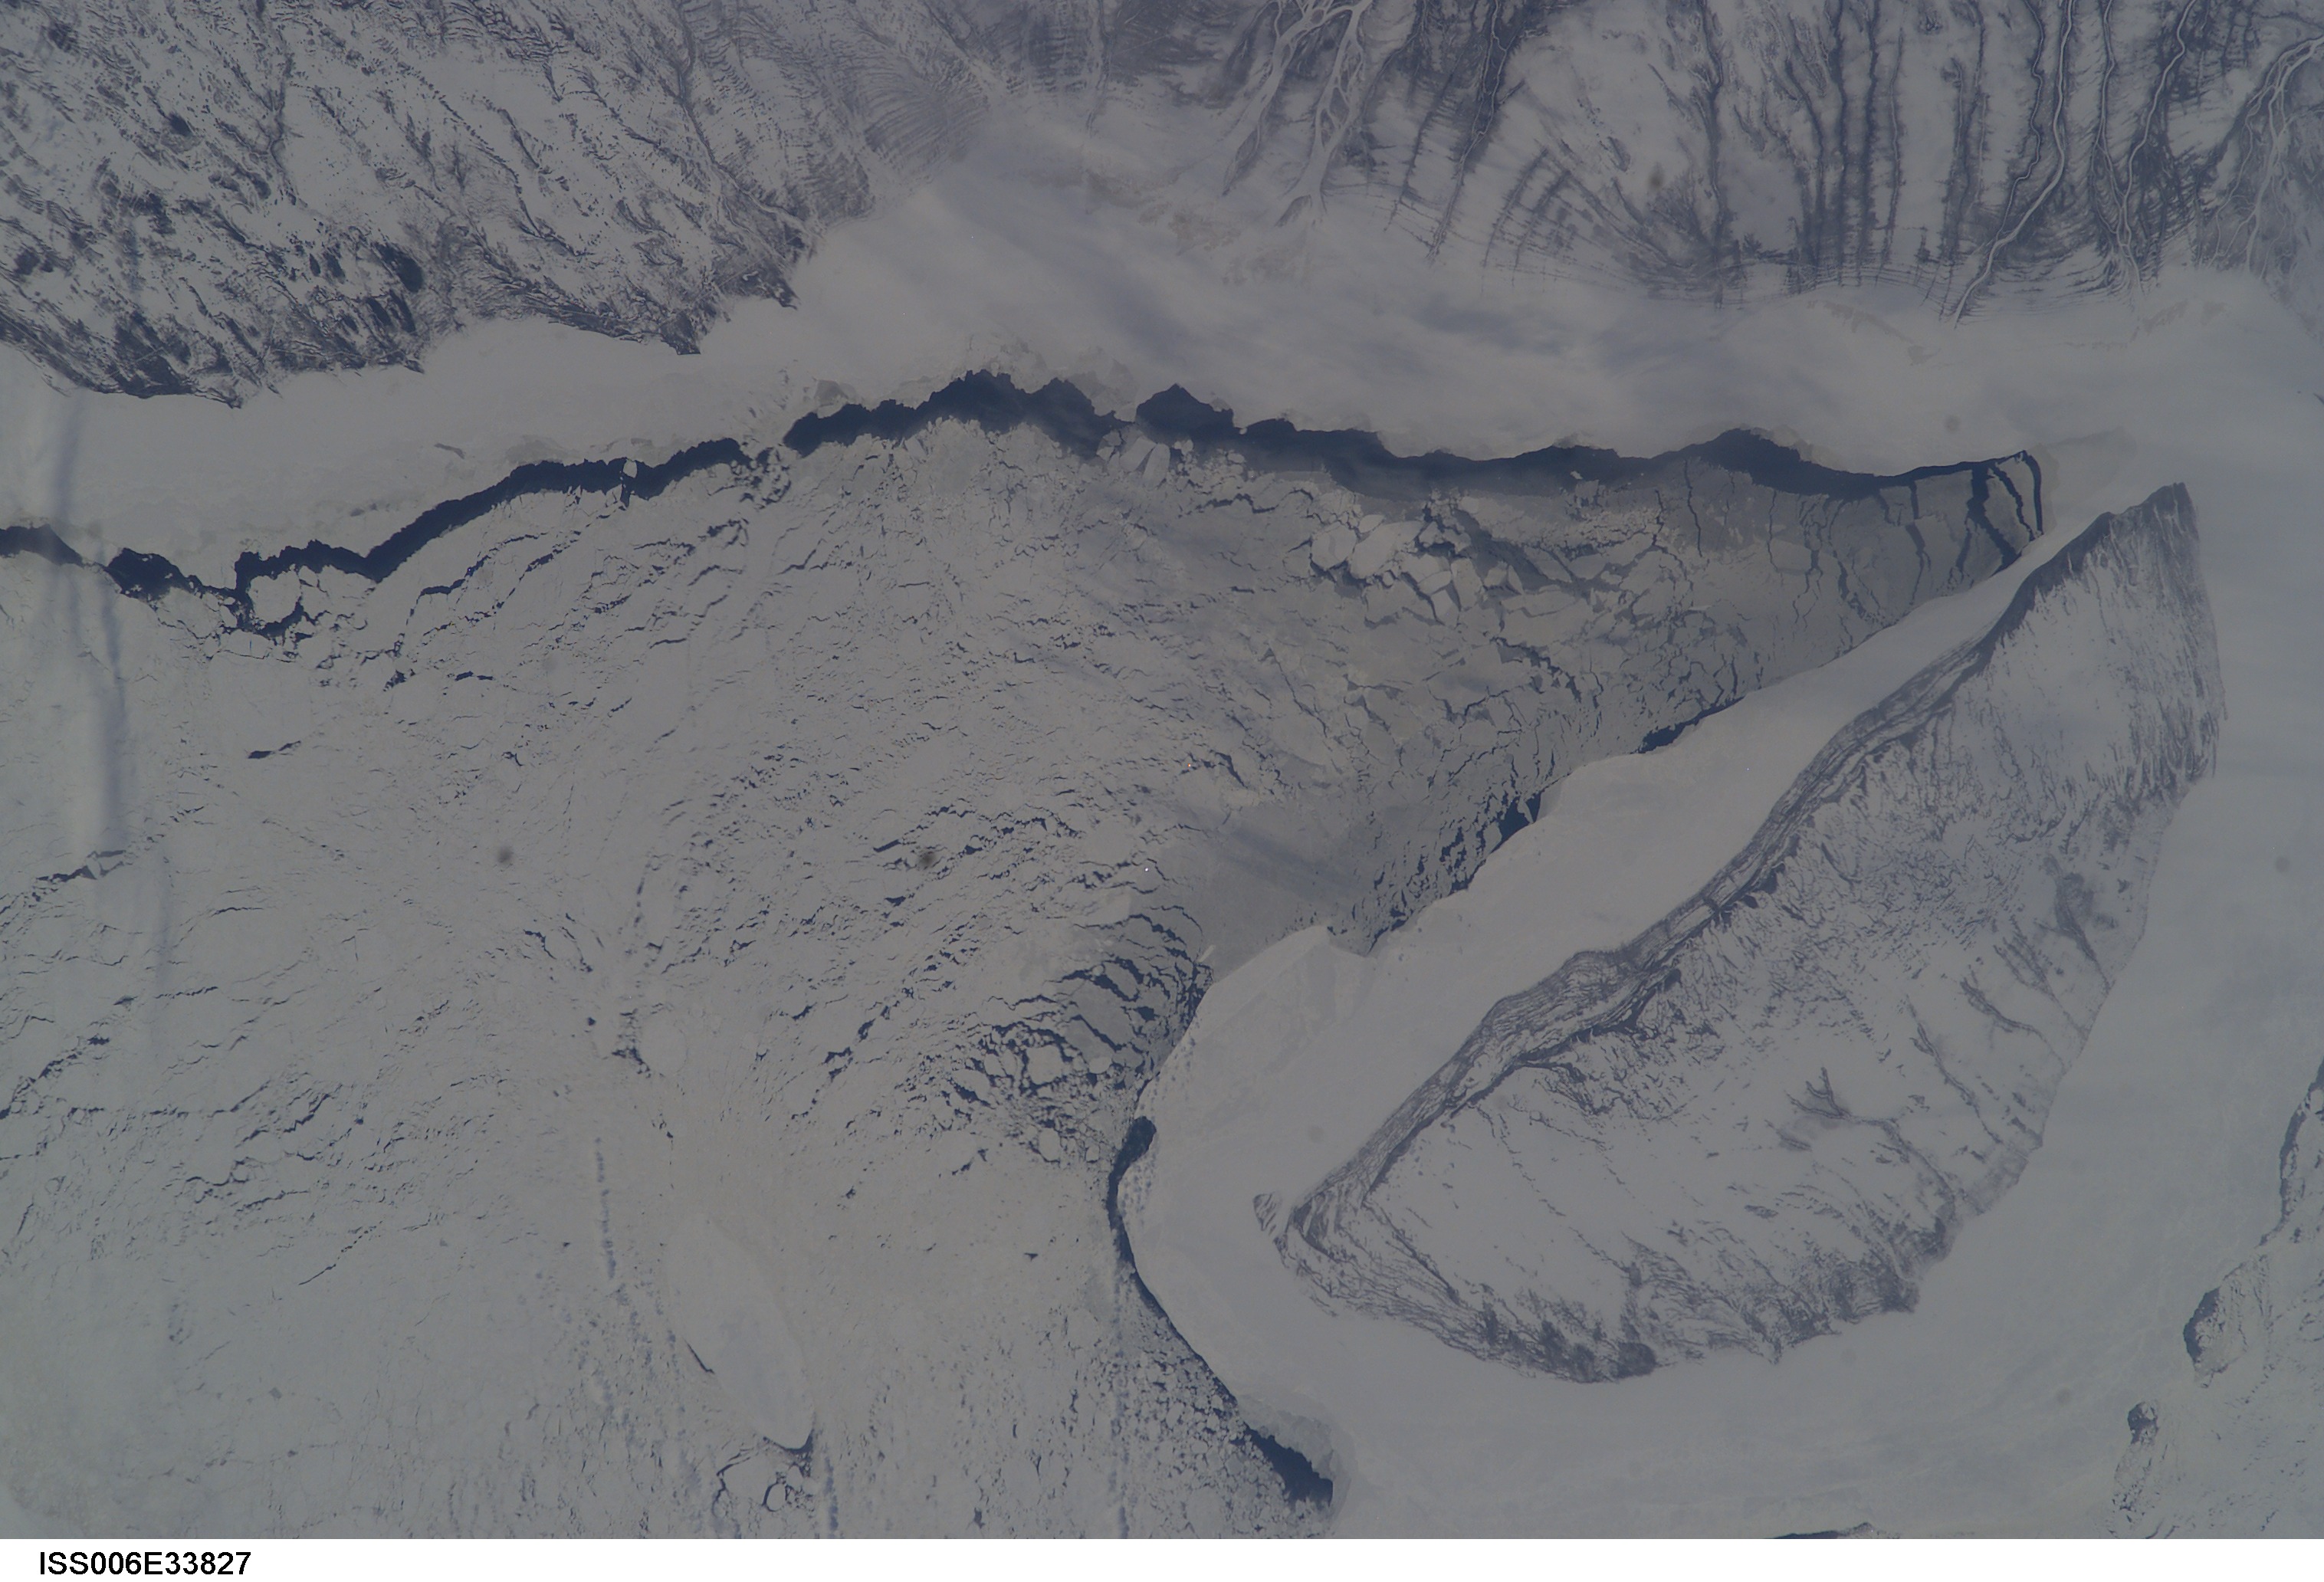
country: CANADA-O
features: JAMES BAY, AKIMISKI ISLAND, PACK ICE
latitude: 52.5
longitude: -81.5
